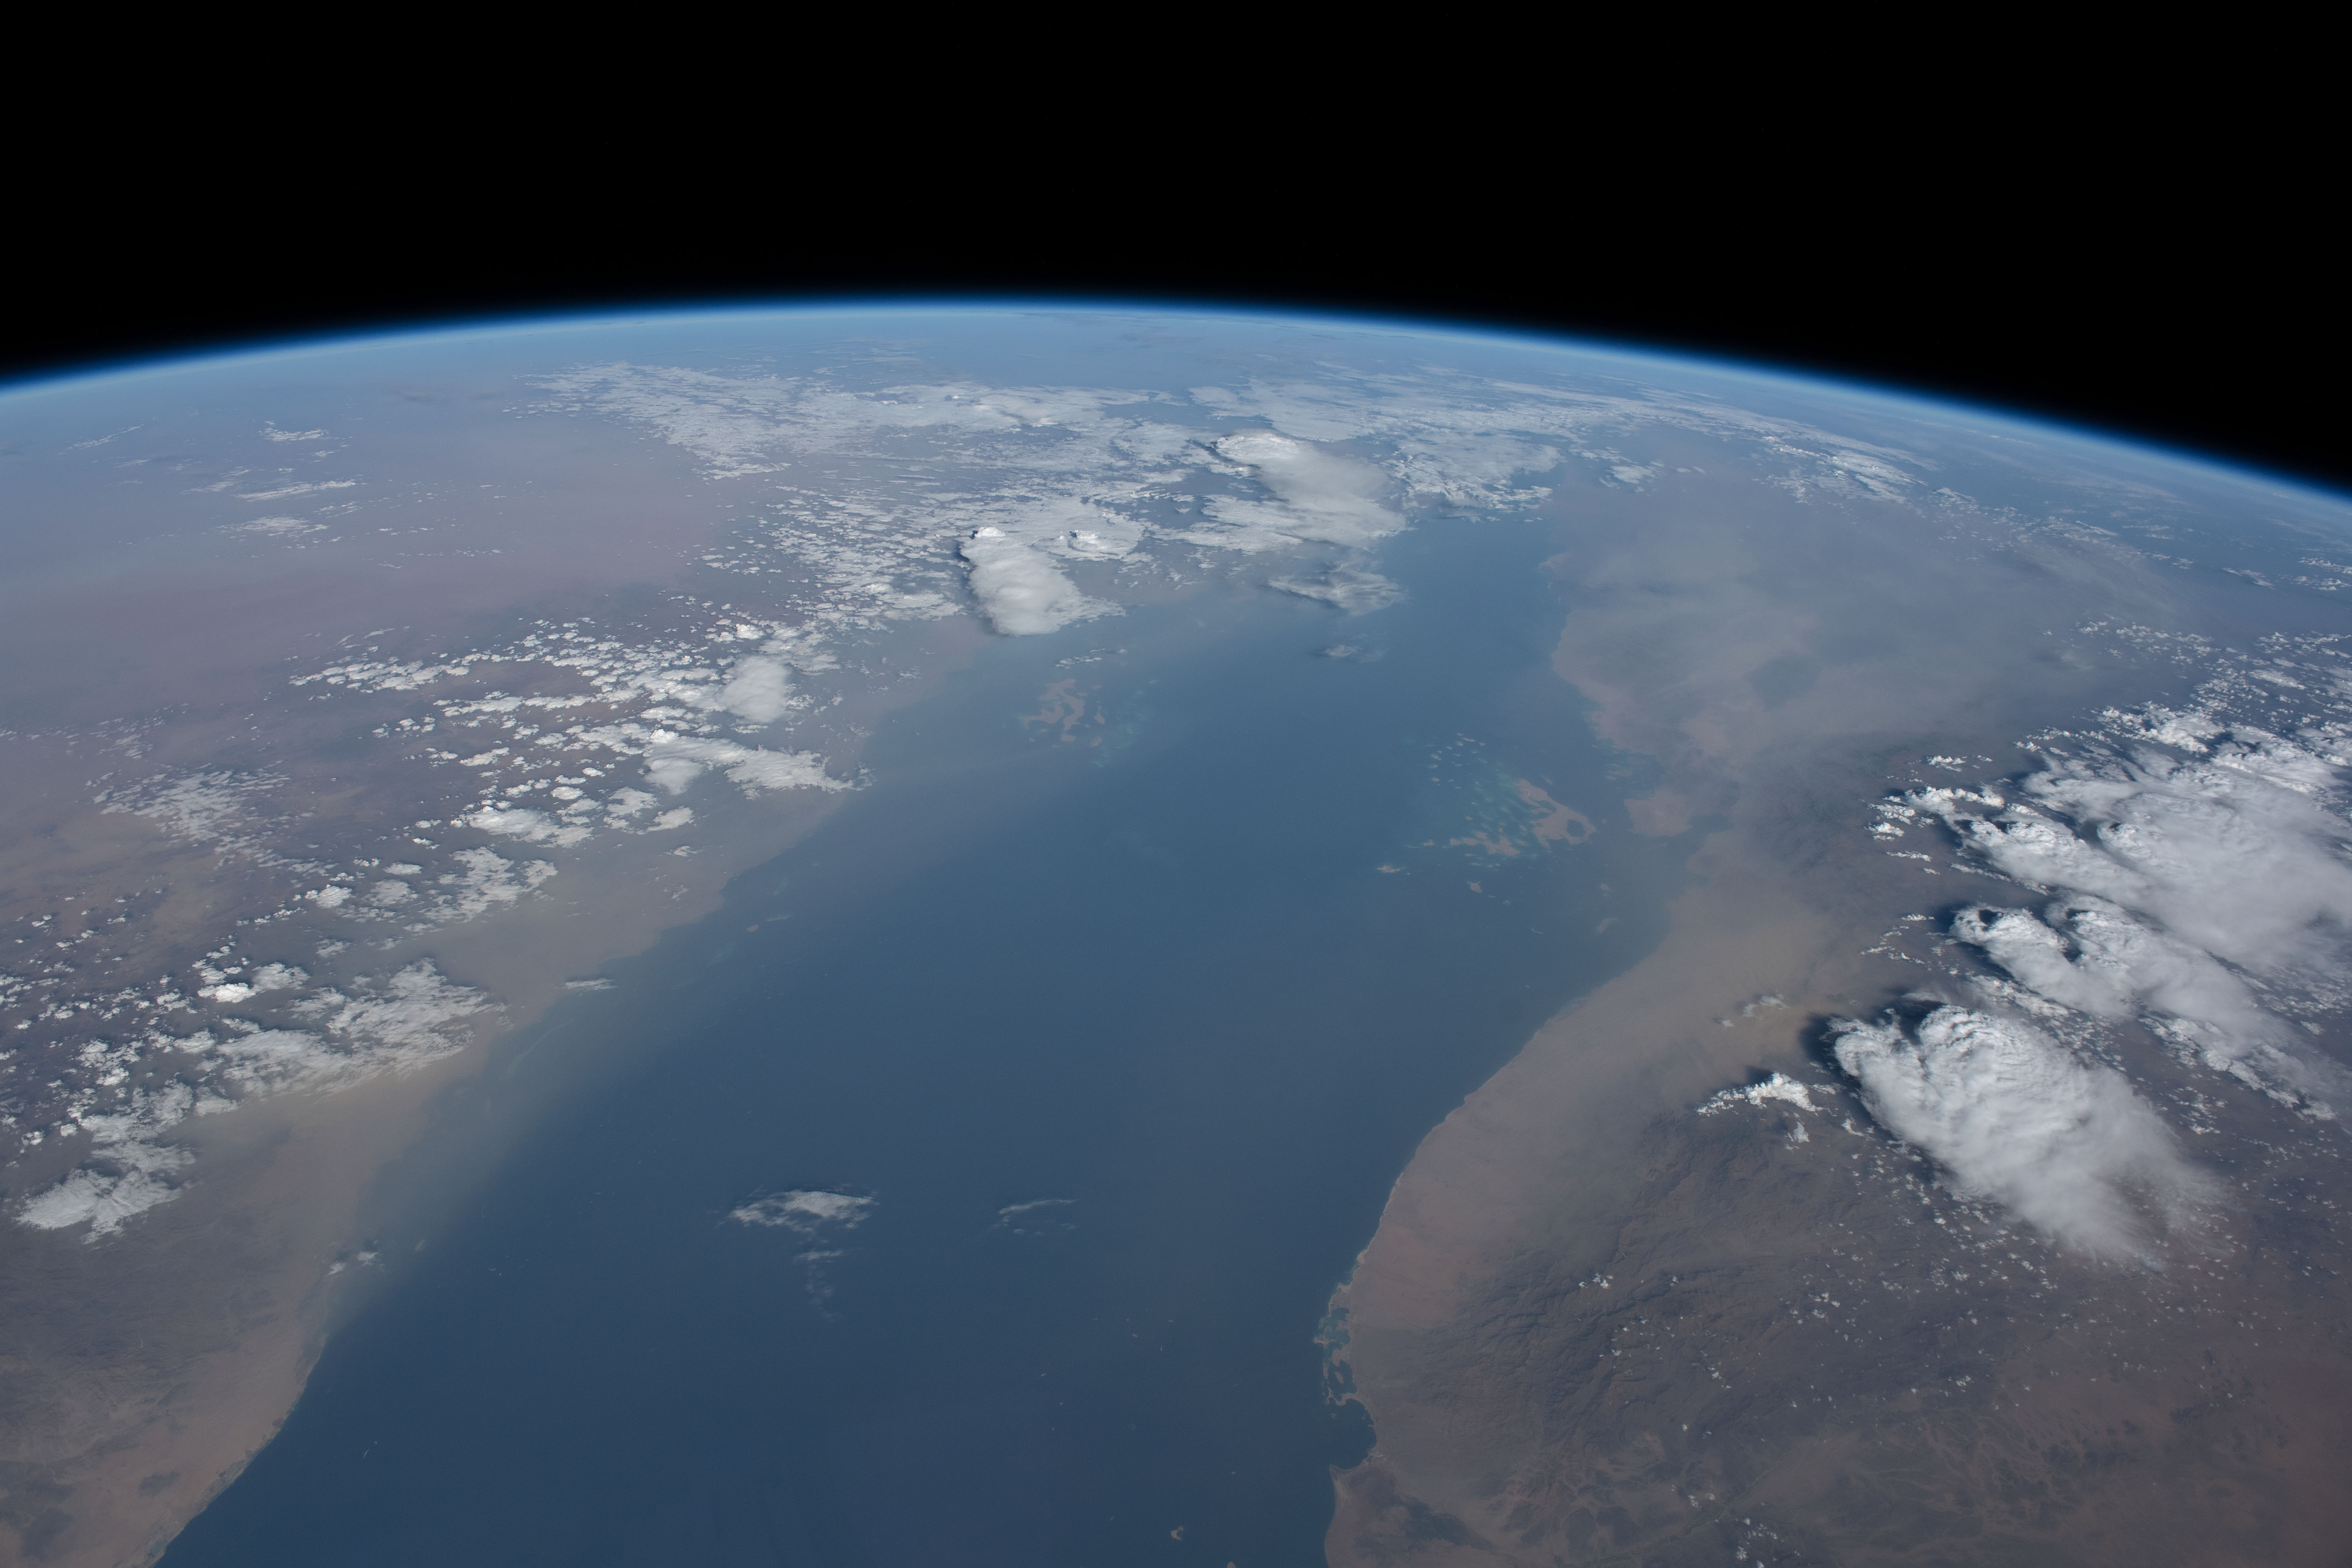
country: ERITREA
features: YEMEN, RED SEA, DAHLAK MARINE NATIONAL PARK, FARASAN ISLAND MARINE SANCTUARY, JAZIRAT JABAL ZAQAR, JABAL ALSABAYA, SAUDI ARABIA, EARTH LIMB
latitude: 18.0
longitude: 40.0
